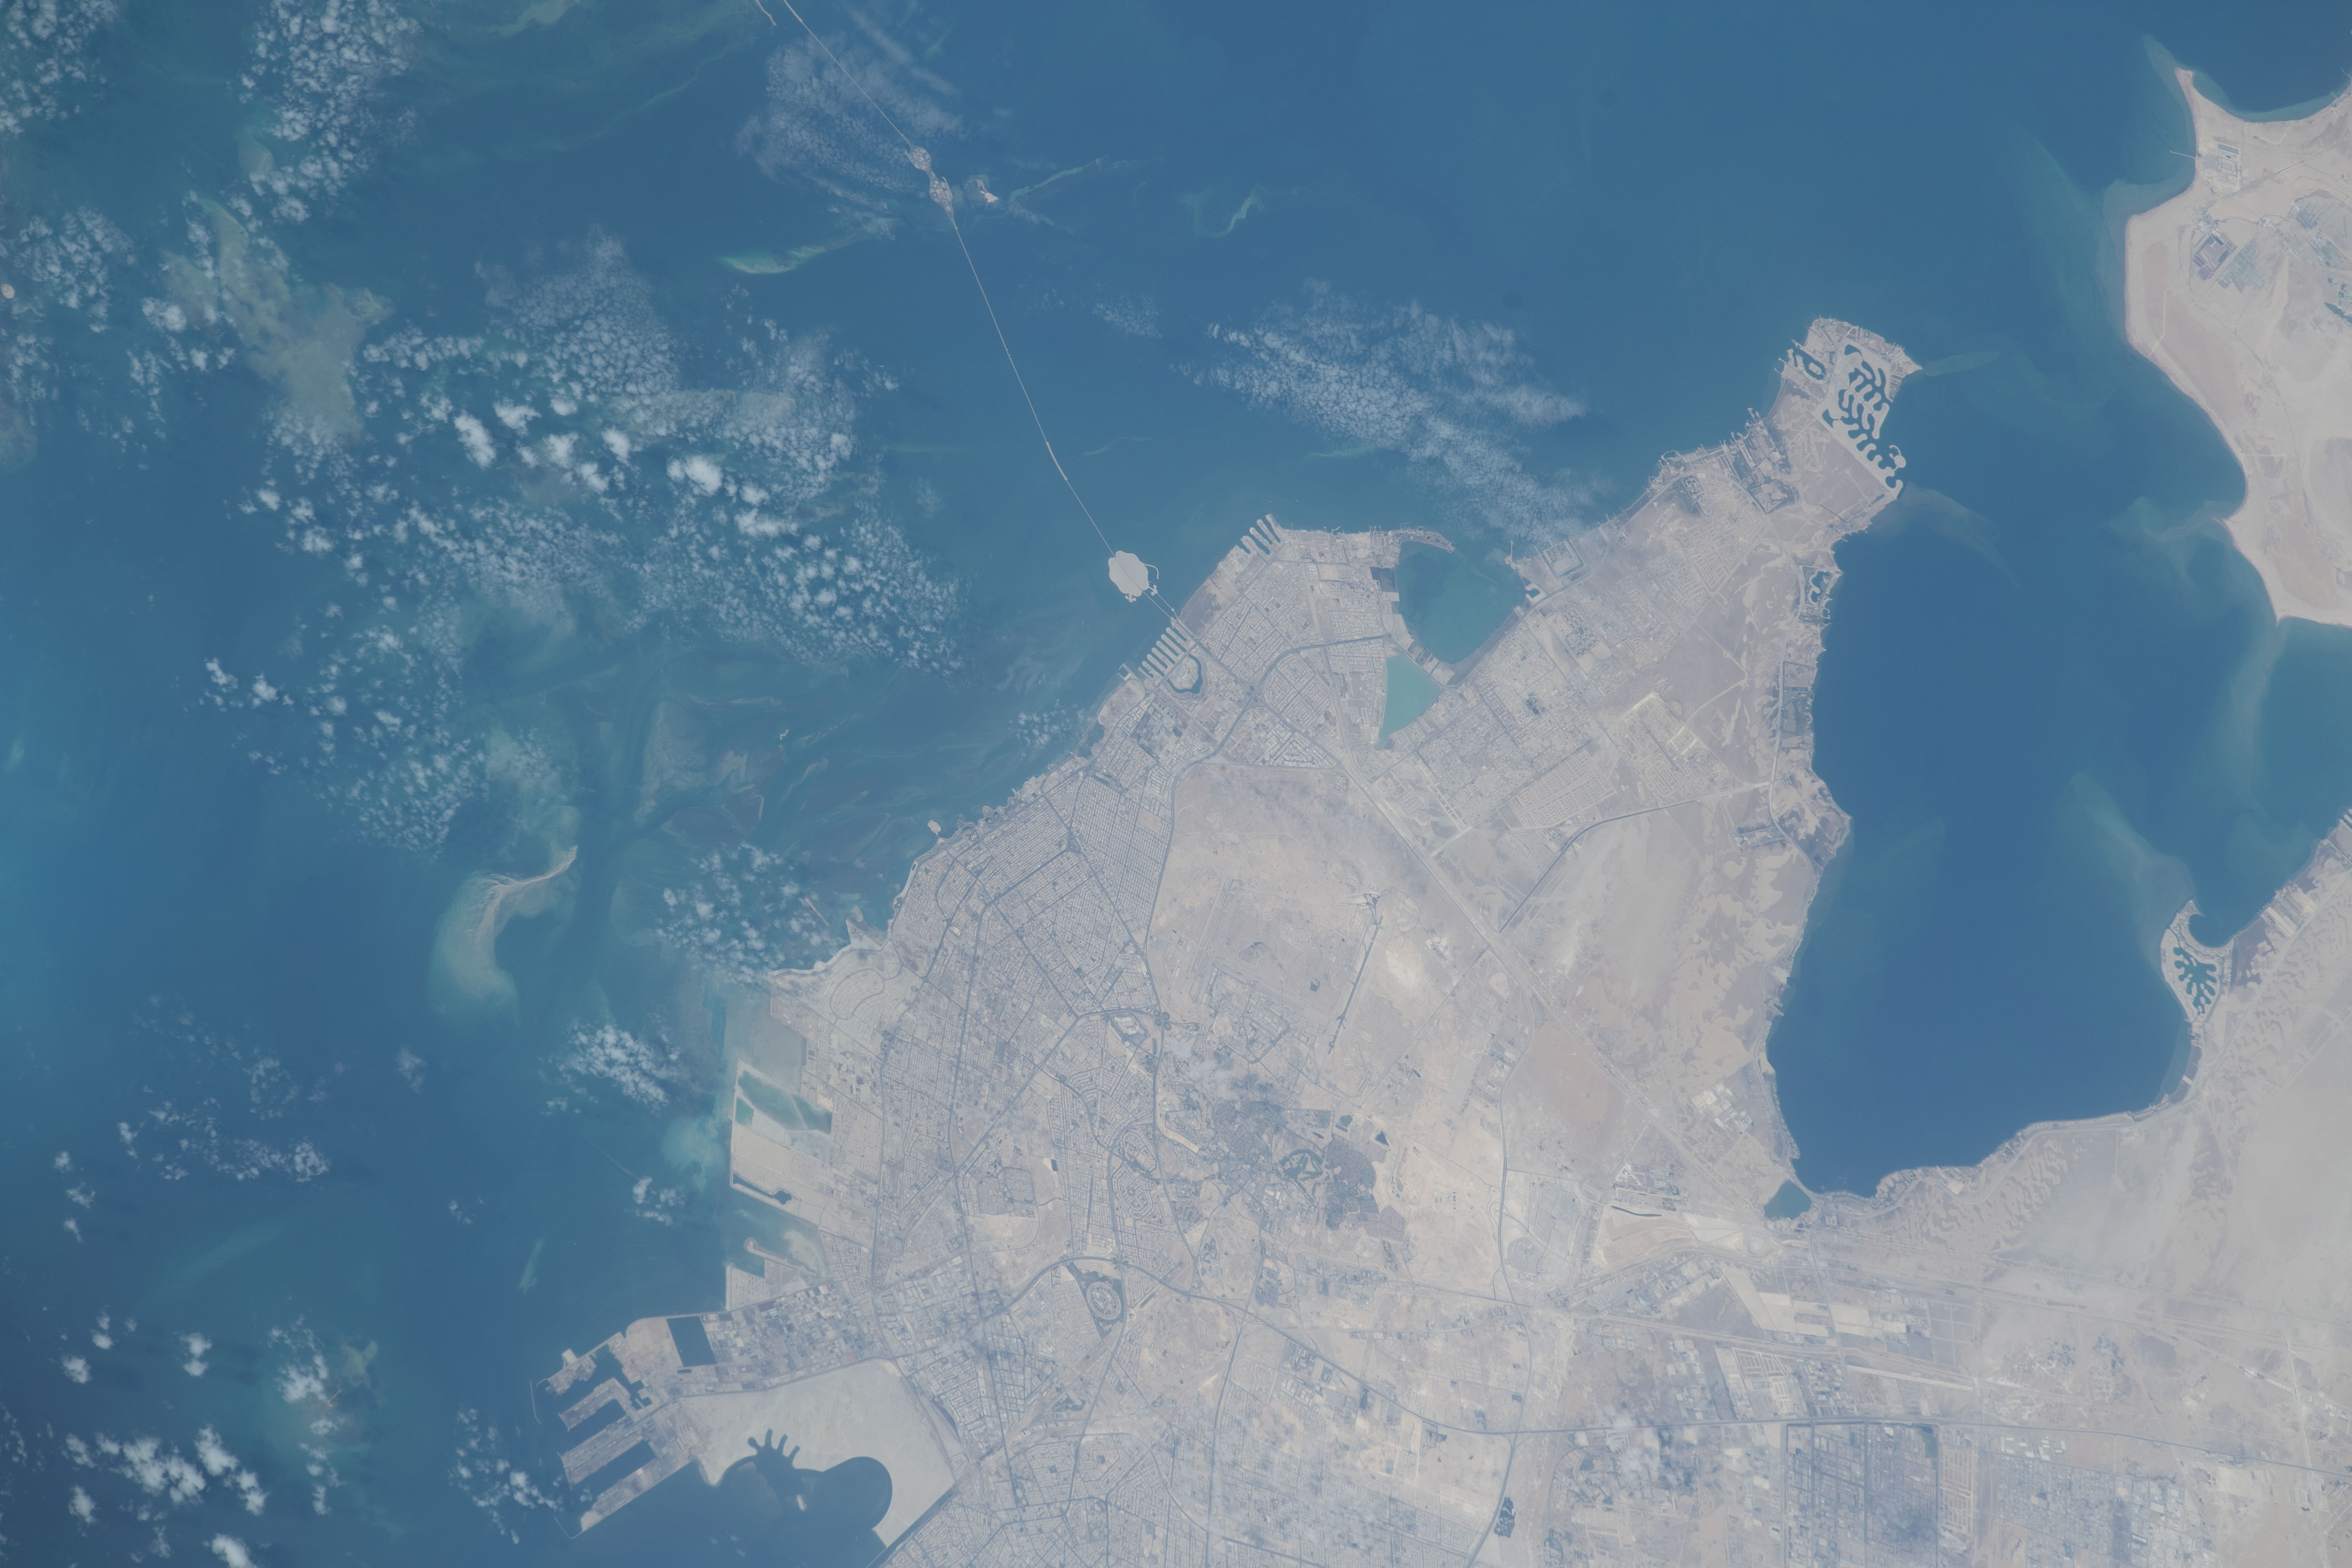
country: SAUDI ARABIA
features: HALF MOON BAY, SAUDI ARABIA
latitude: 26.2
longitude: 50.2
